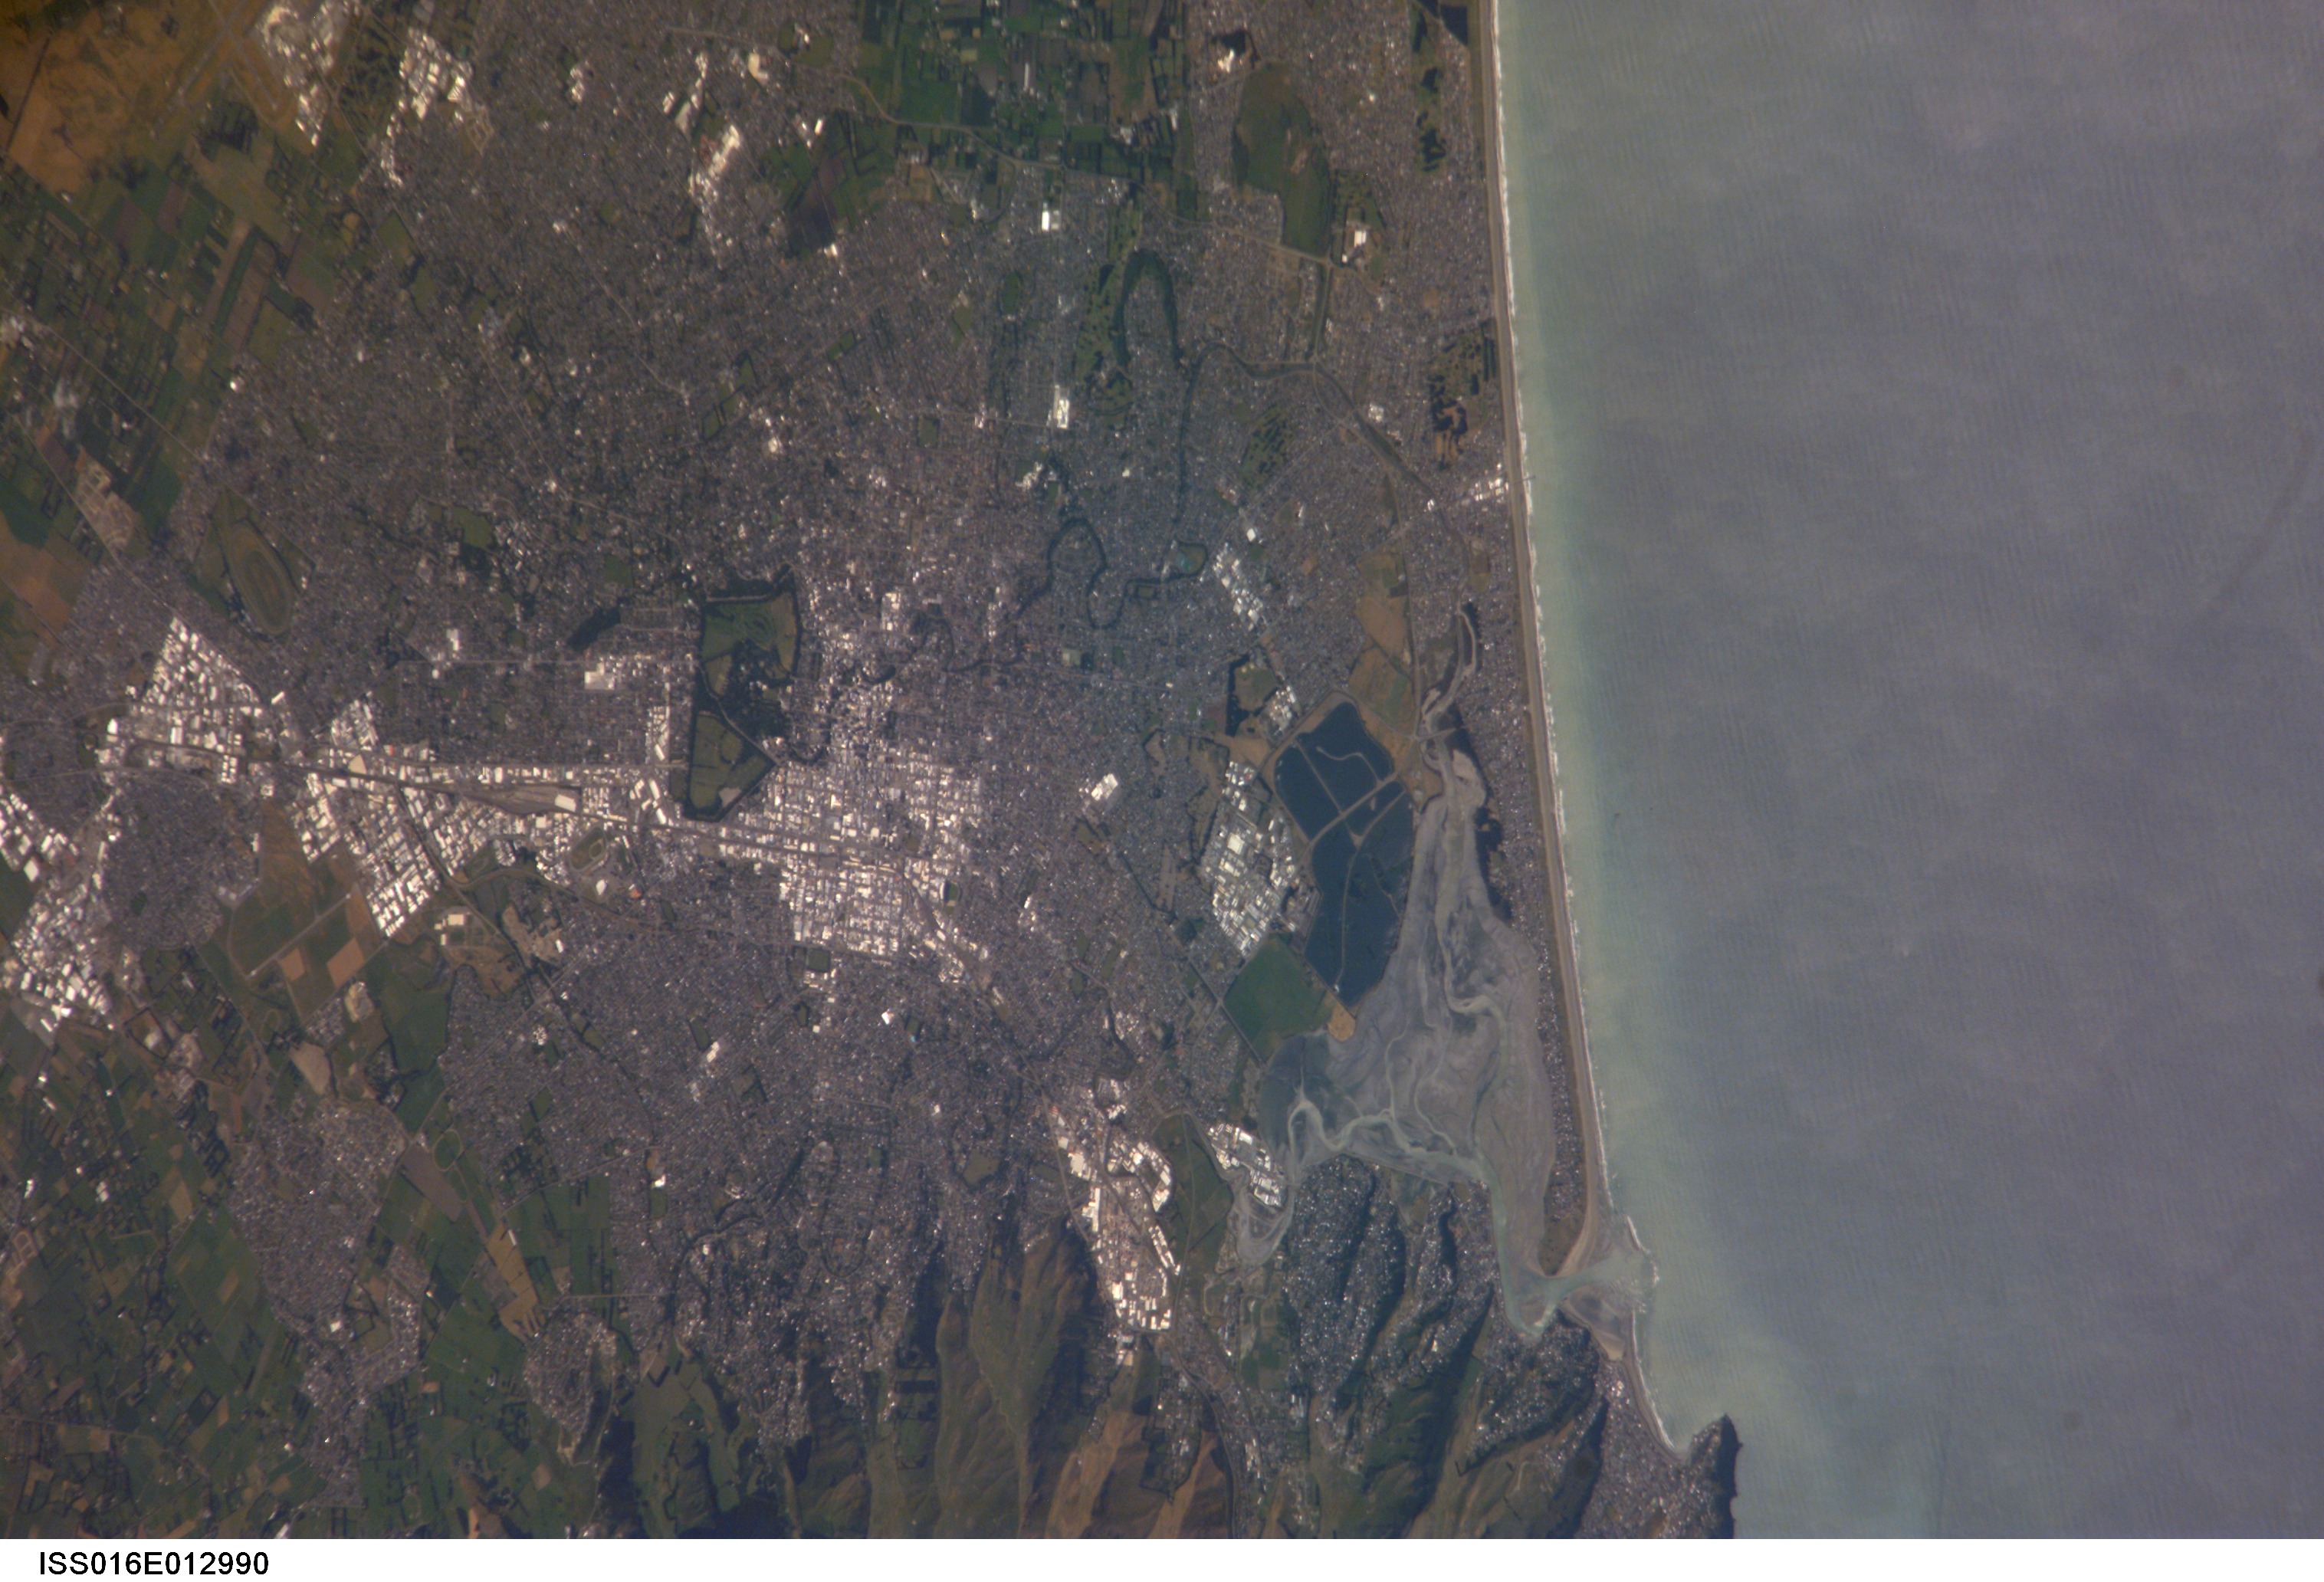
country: NEW ZEALAND-SI
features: CHRISTCHURCH, AVON R., ESTUARY, COAST
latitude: -43.5
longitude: 172.7
